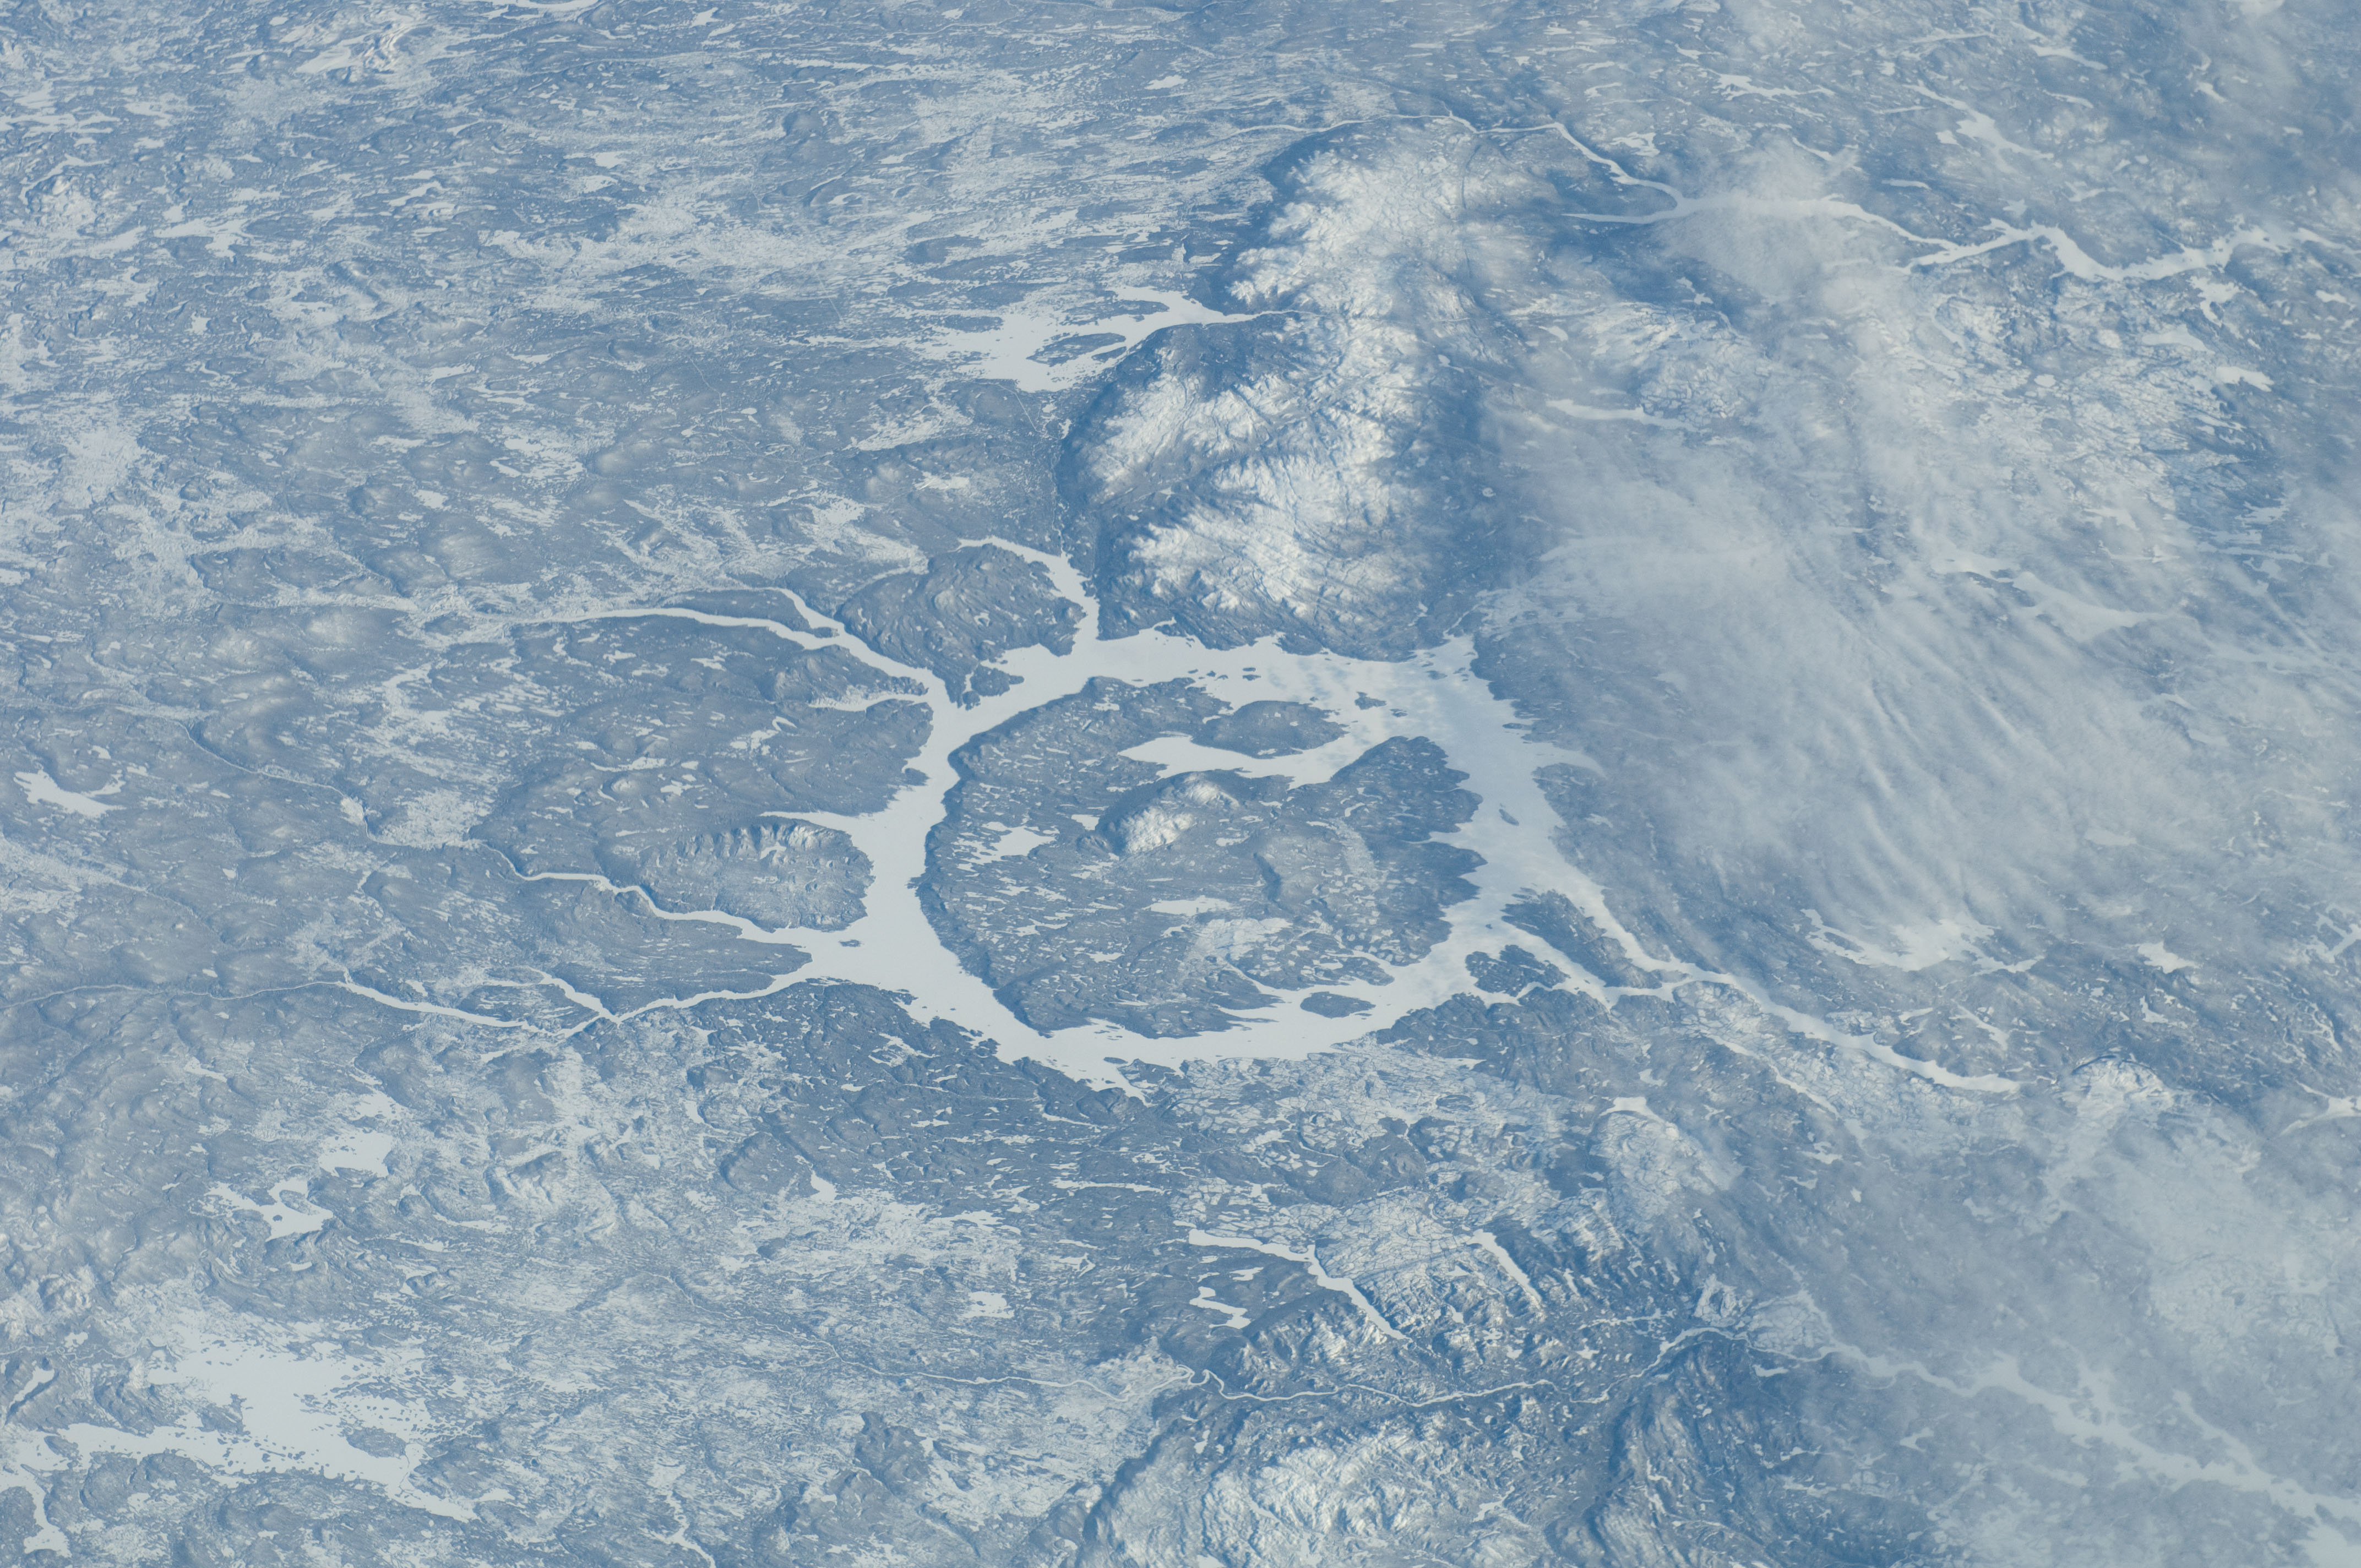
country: CANADA-Q
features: RENE-LEVASSEUR ISLAND, IMPACT CRATER
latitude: 51.5
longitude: -68.5
